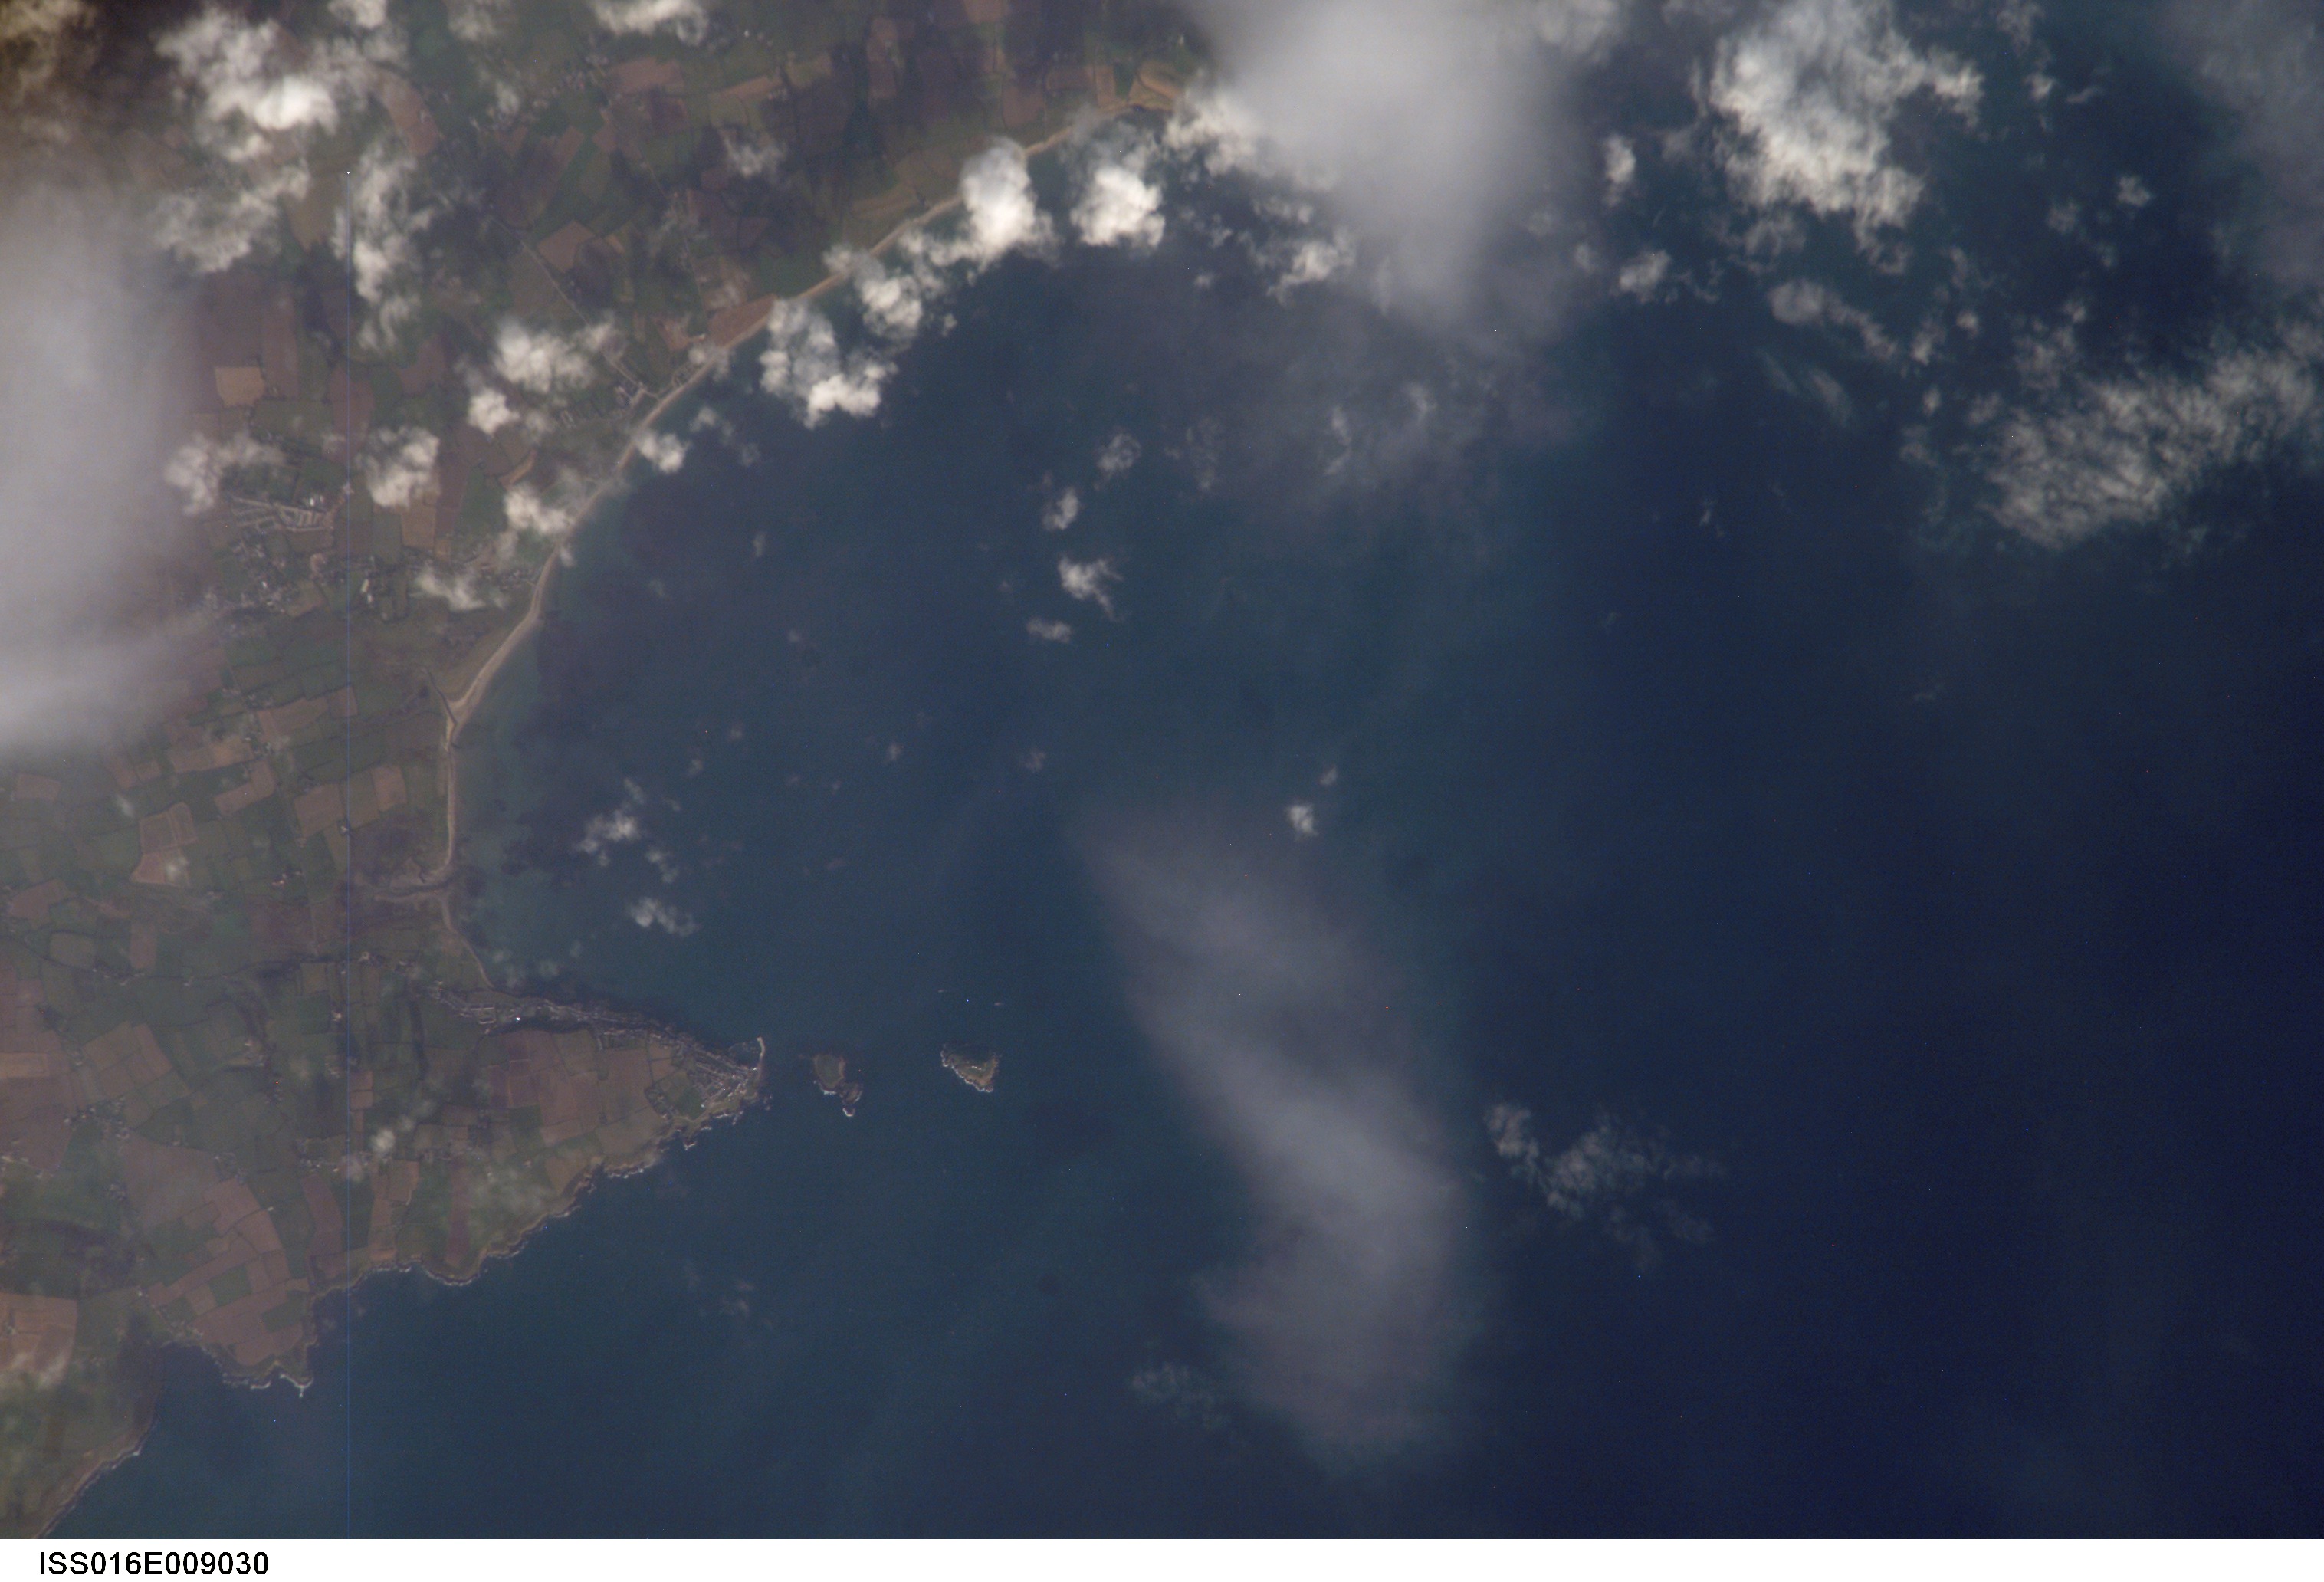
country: IRELAND
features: BALLYCOTTON LIGHT, BAY
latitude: 51.9
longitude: -7.9
